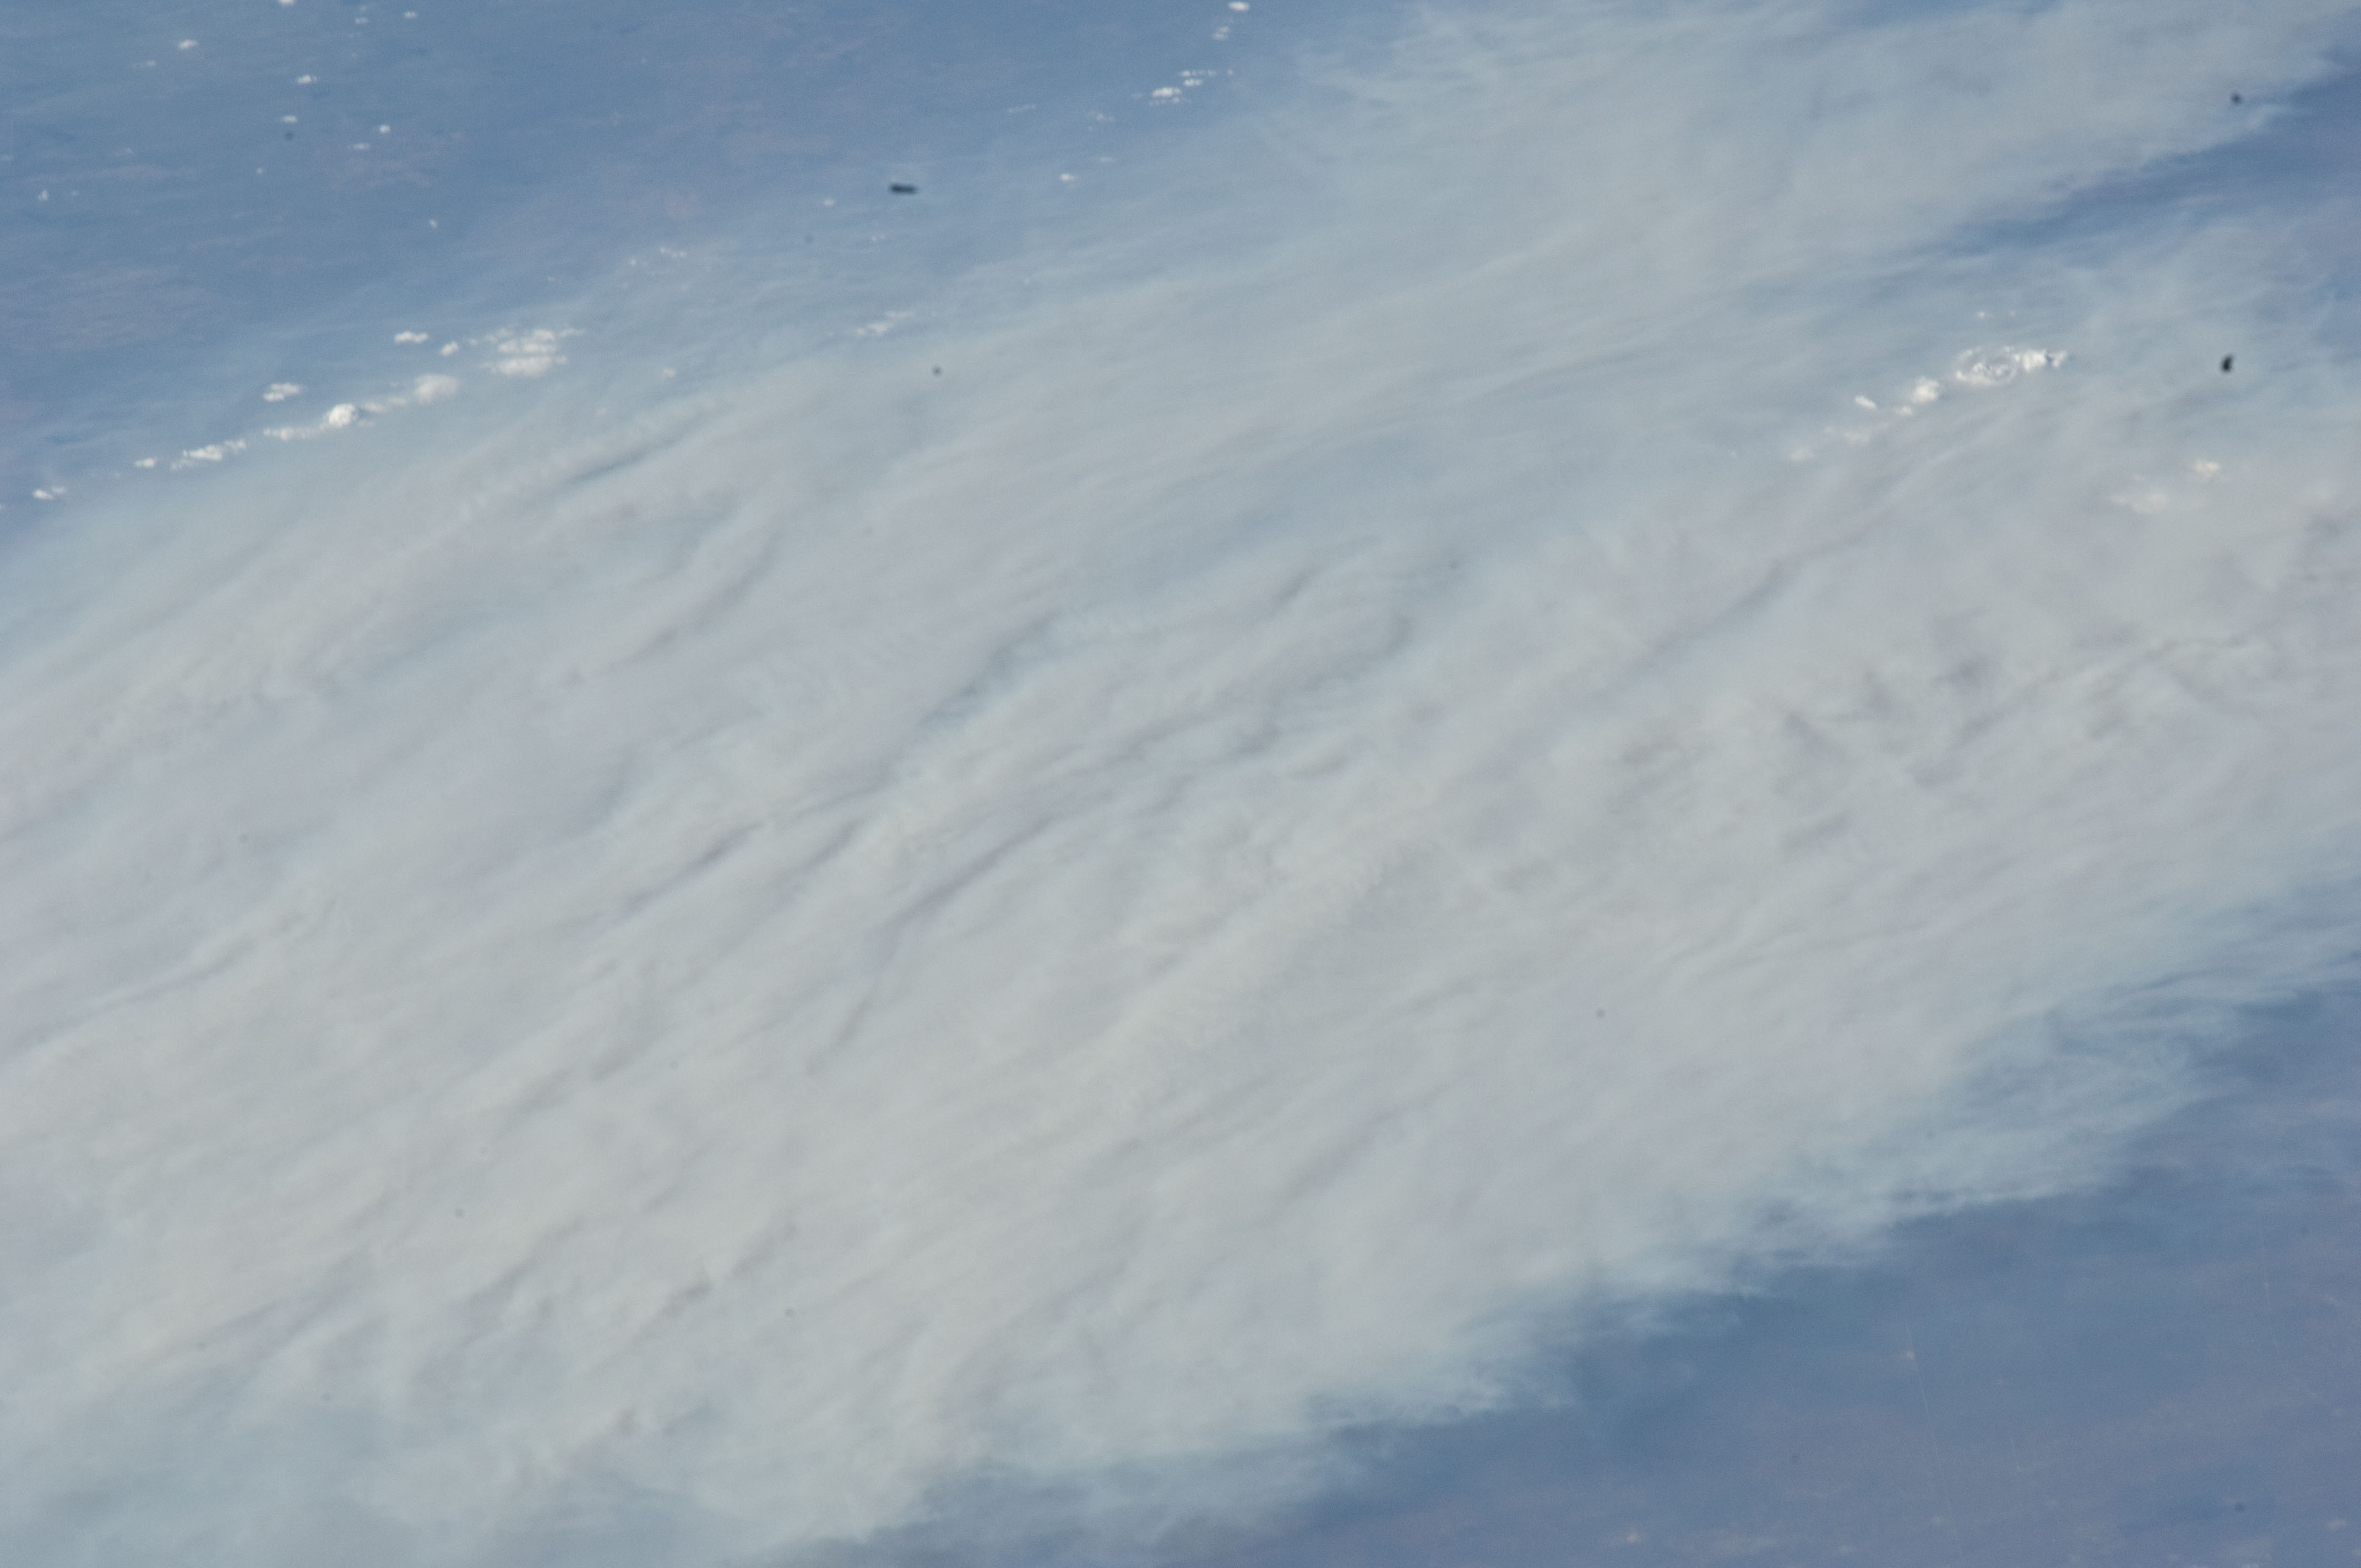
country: AFRICA
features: THICK SMOKE PALL
